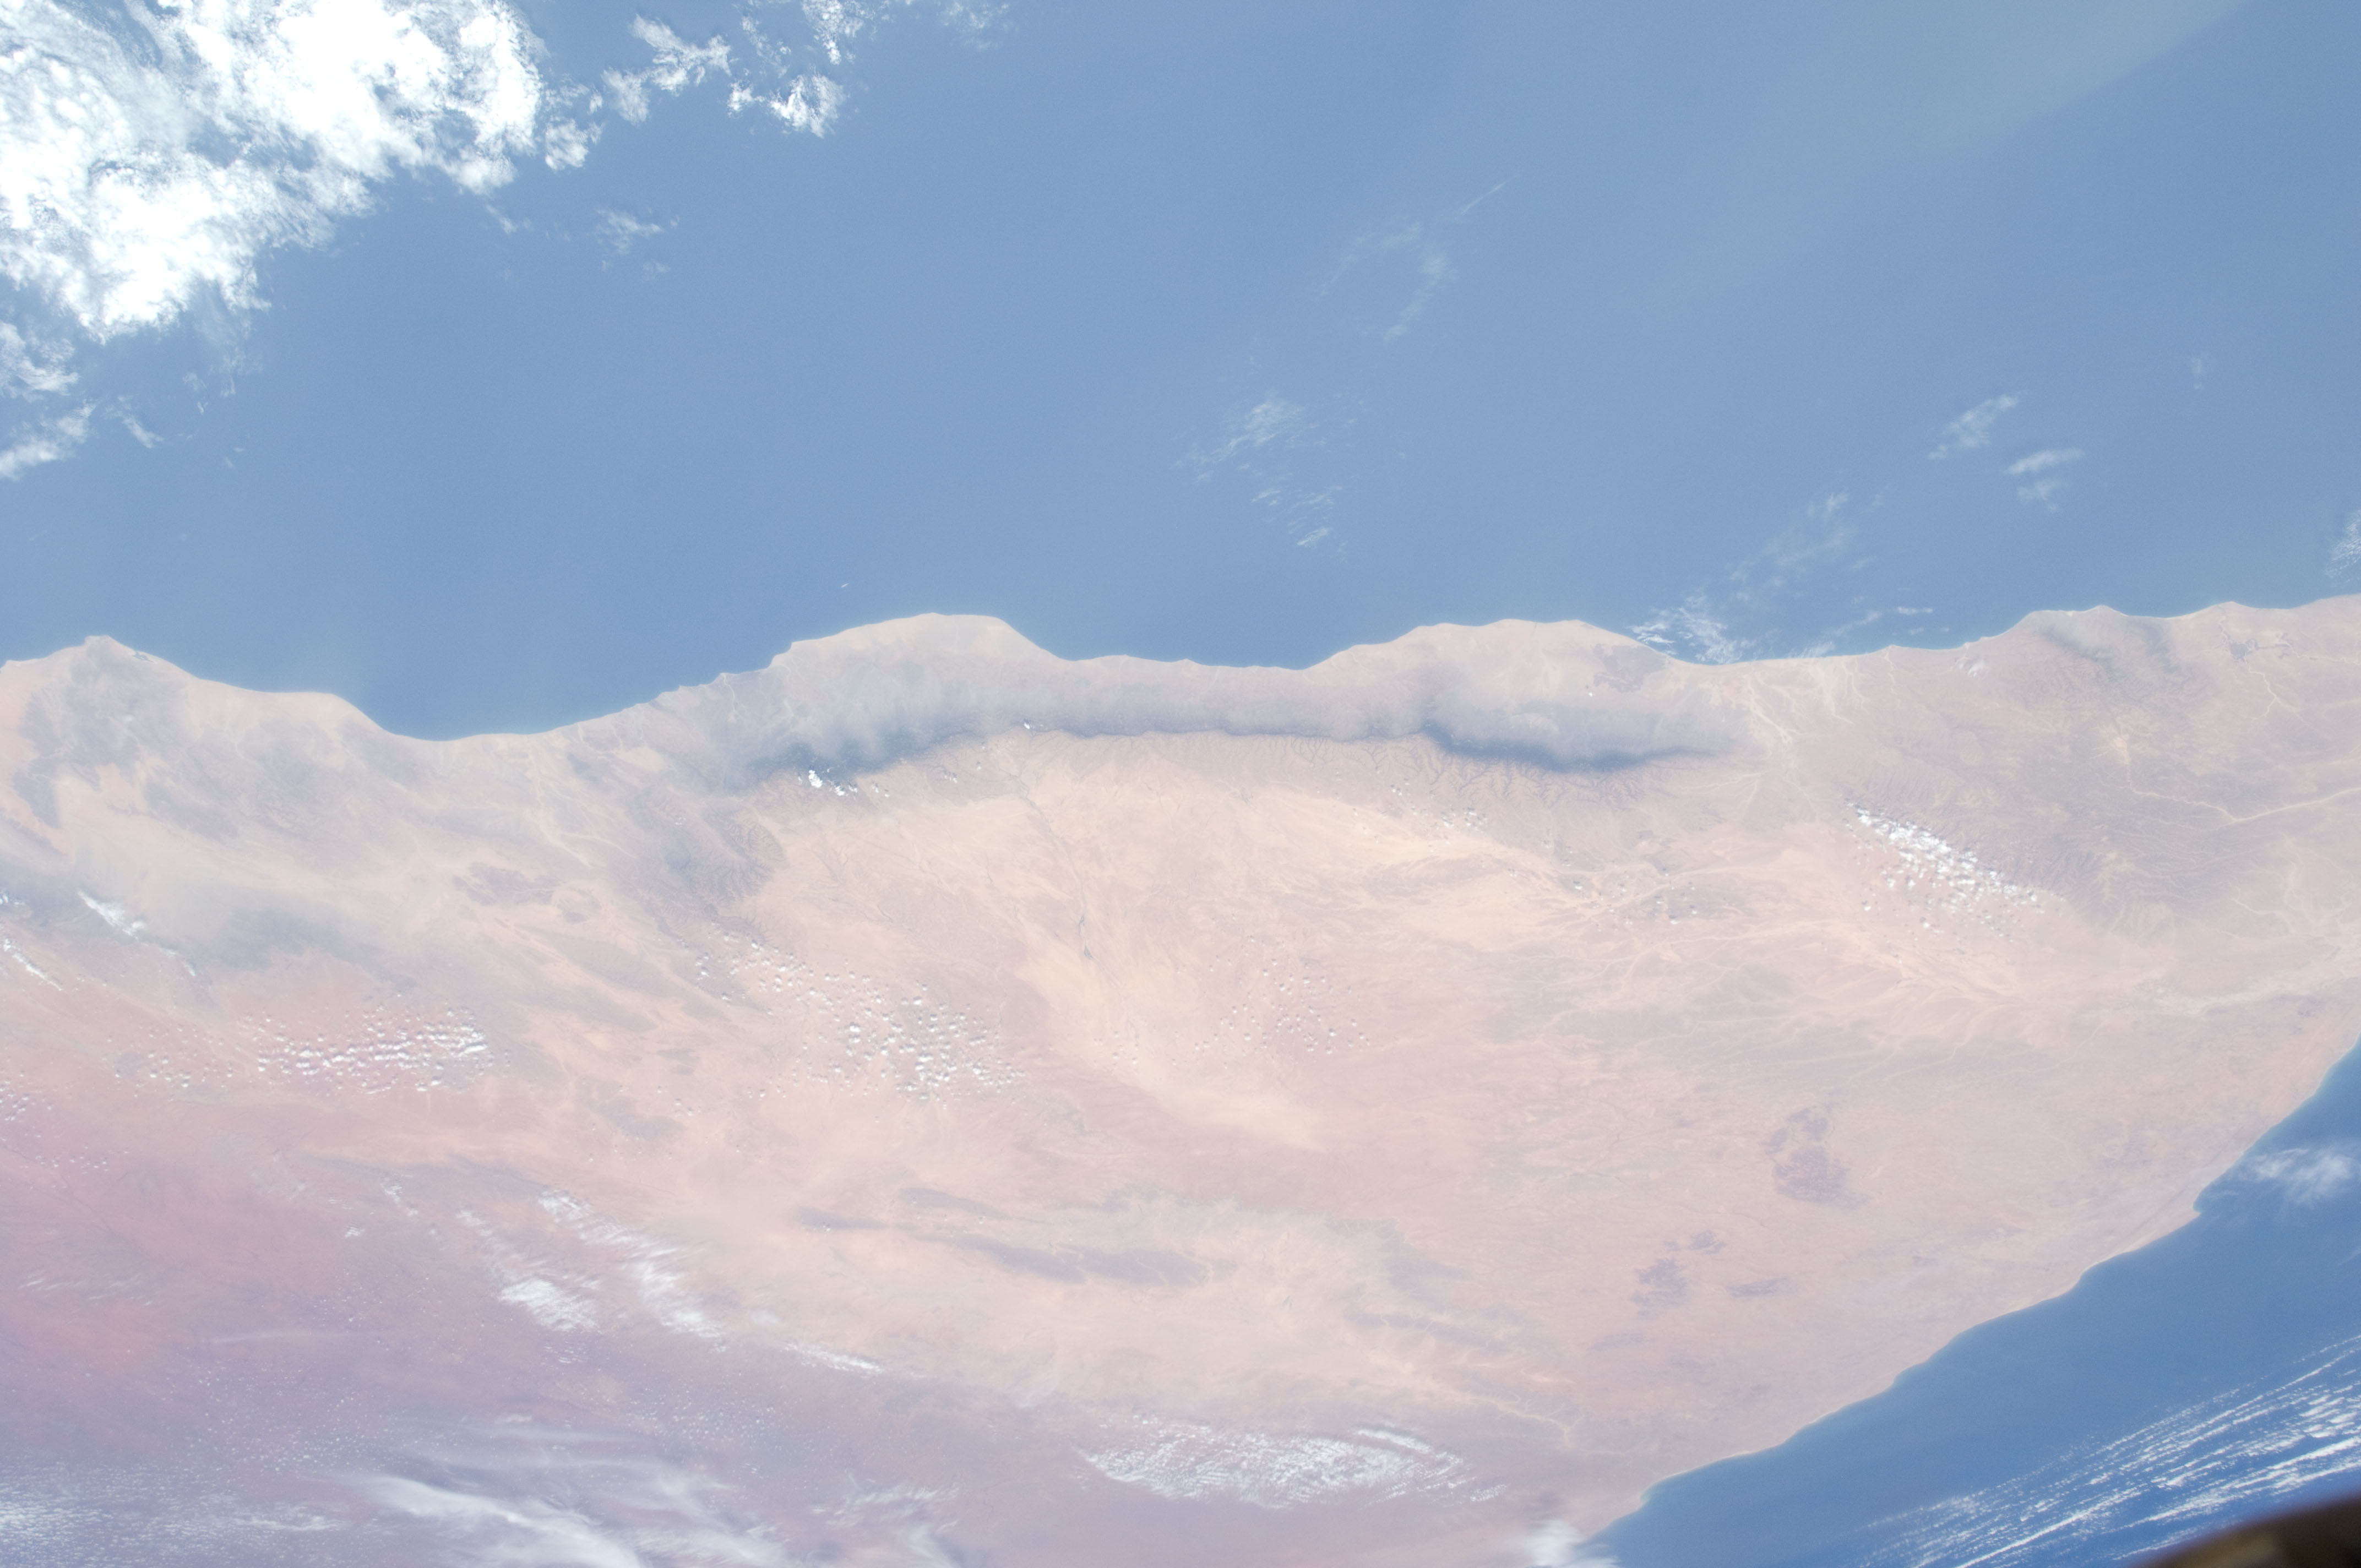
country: SOMALIA
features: HORN OF AFRICA, OGO MTS., DUST HAZE
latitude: 11.5
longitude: 48.0
